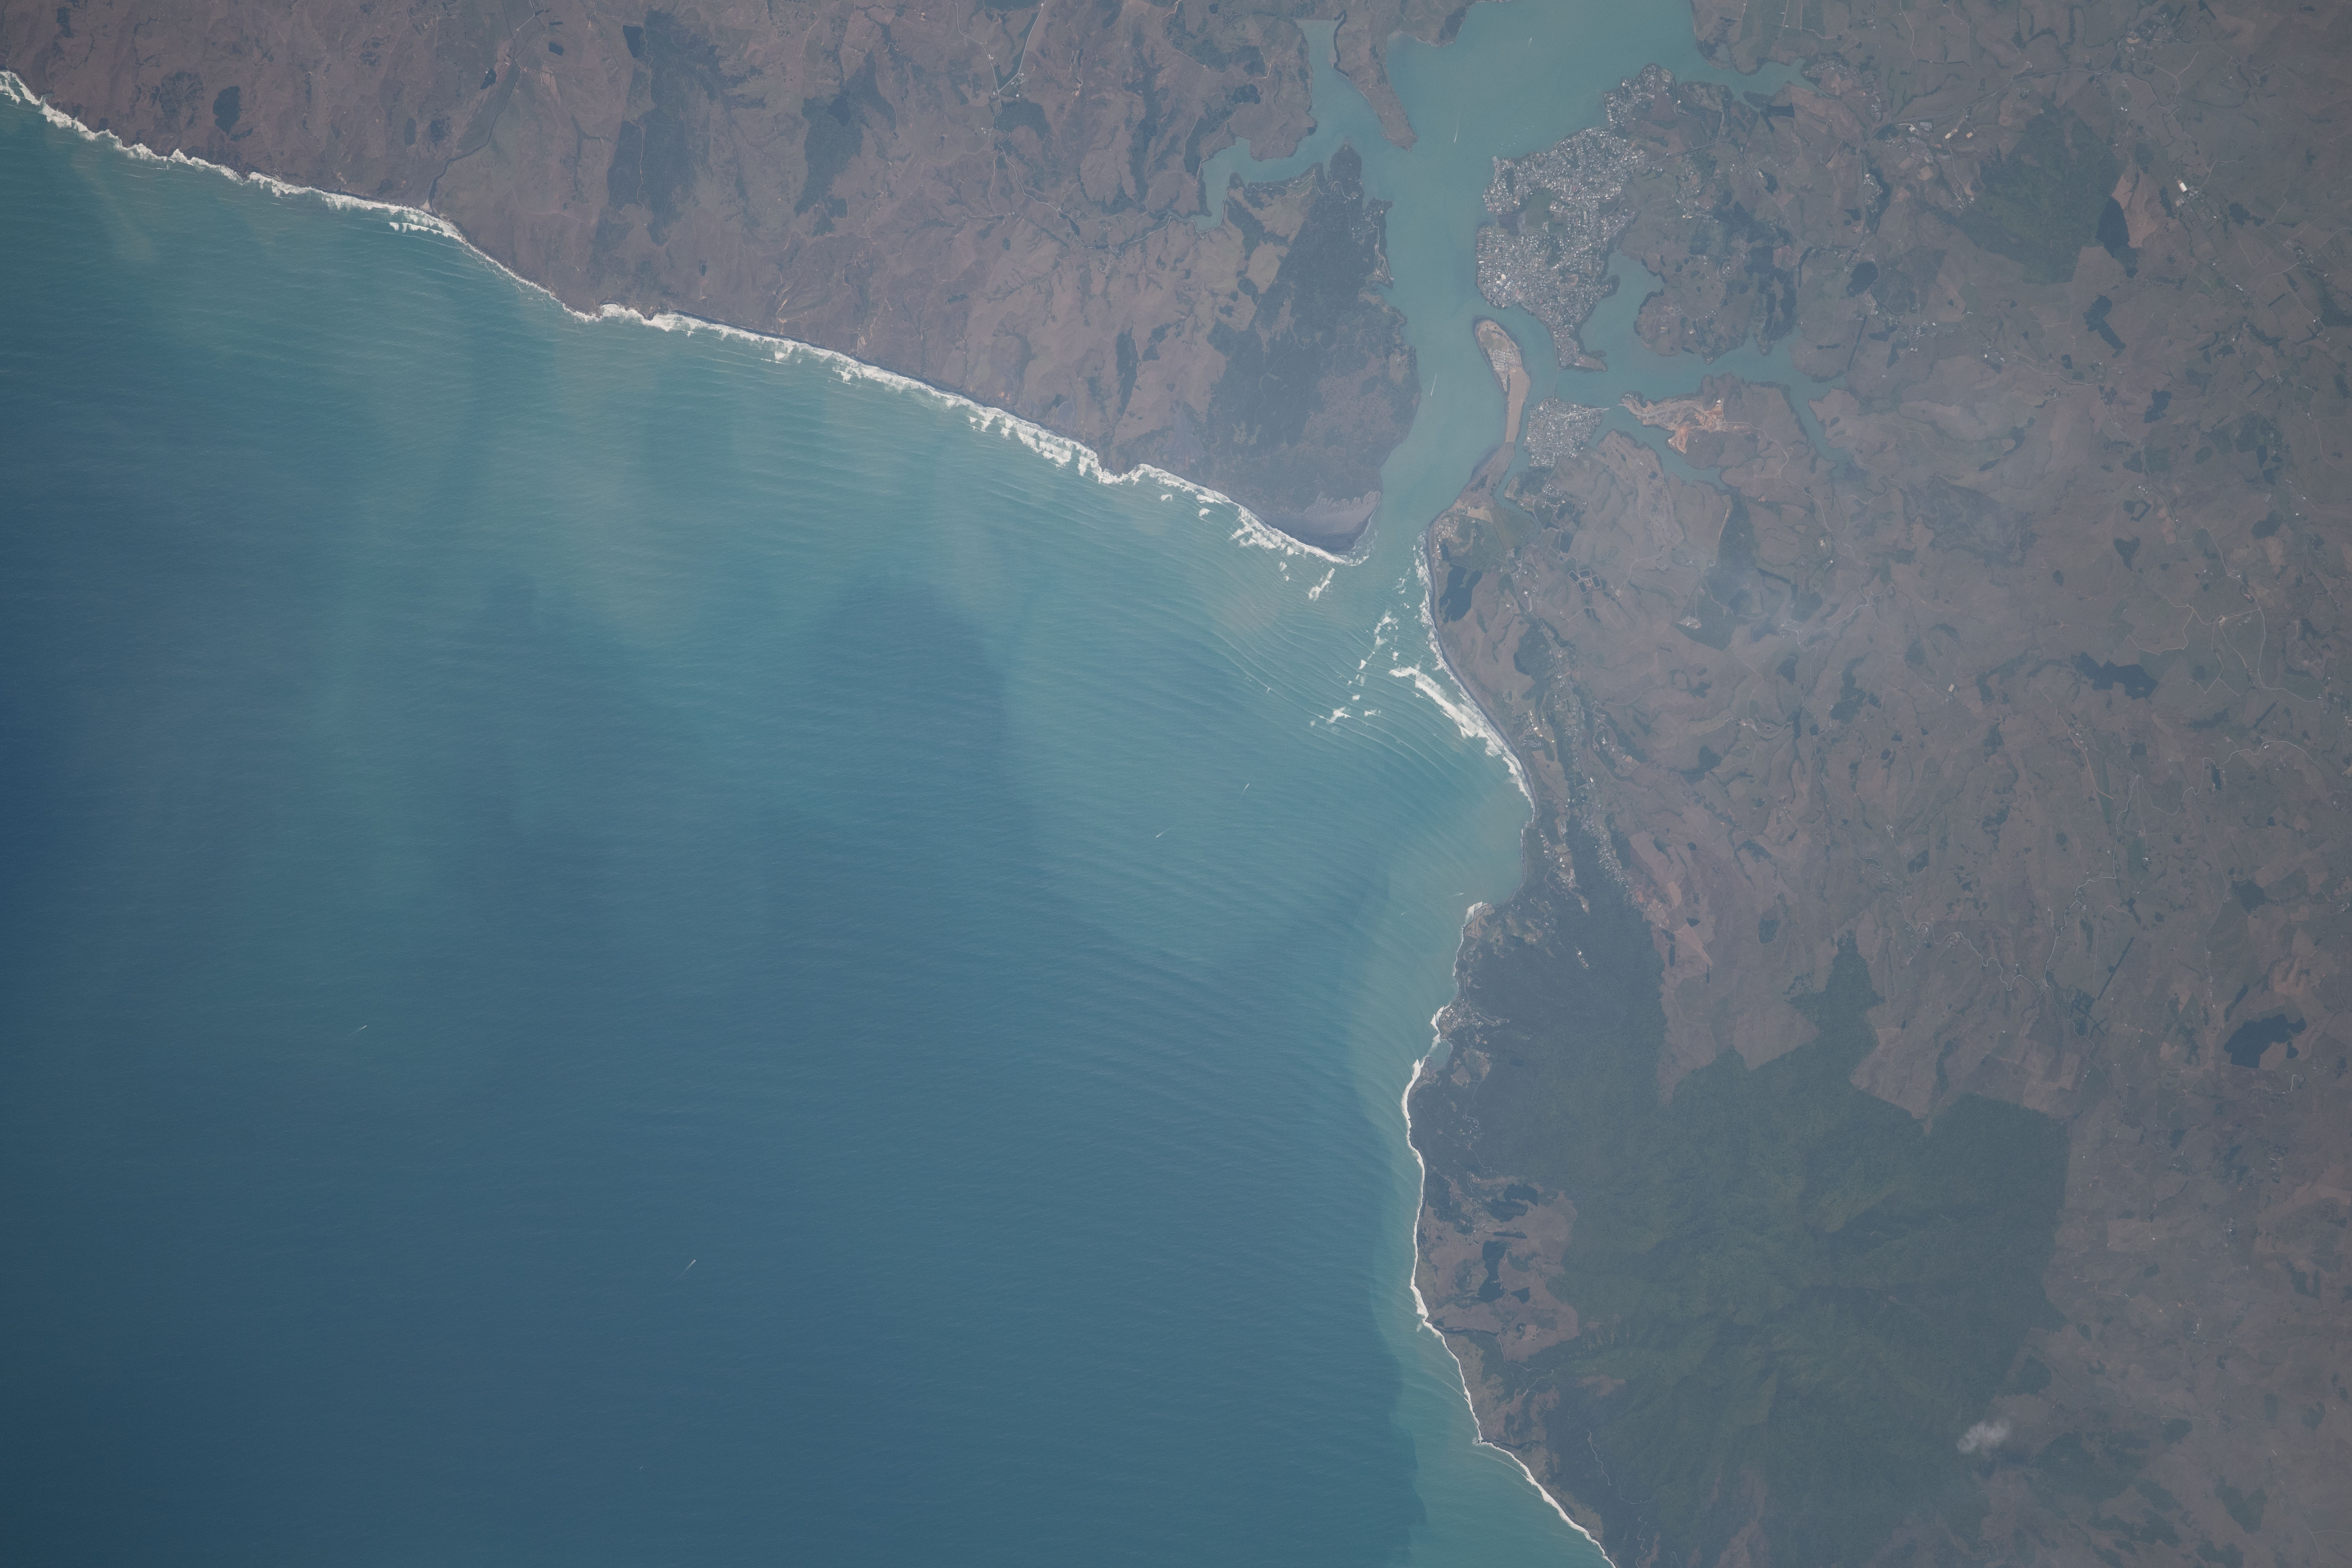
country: NEW ZEALAND-NI
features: KARIOI MOUNTAIN
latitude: -37.8
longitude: 174.8
